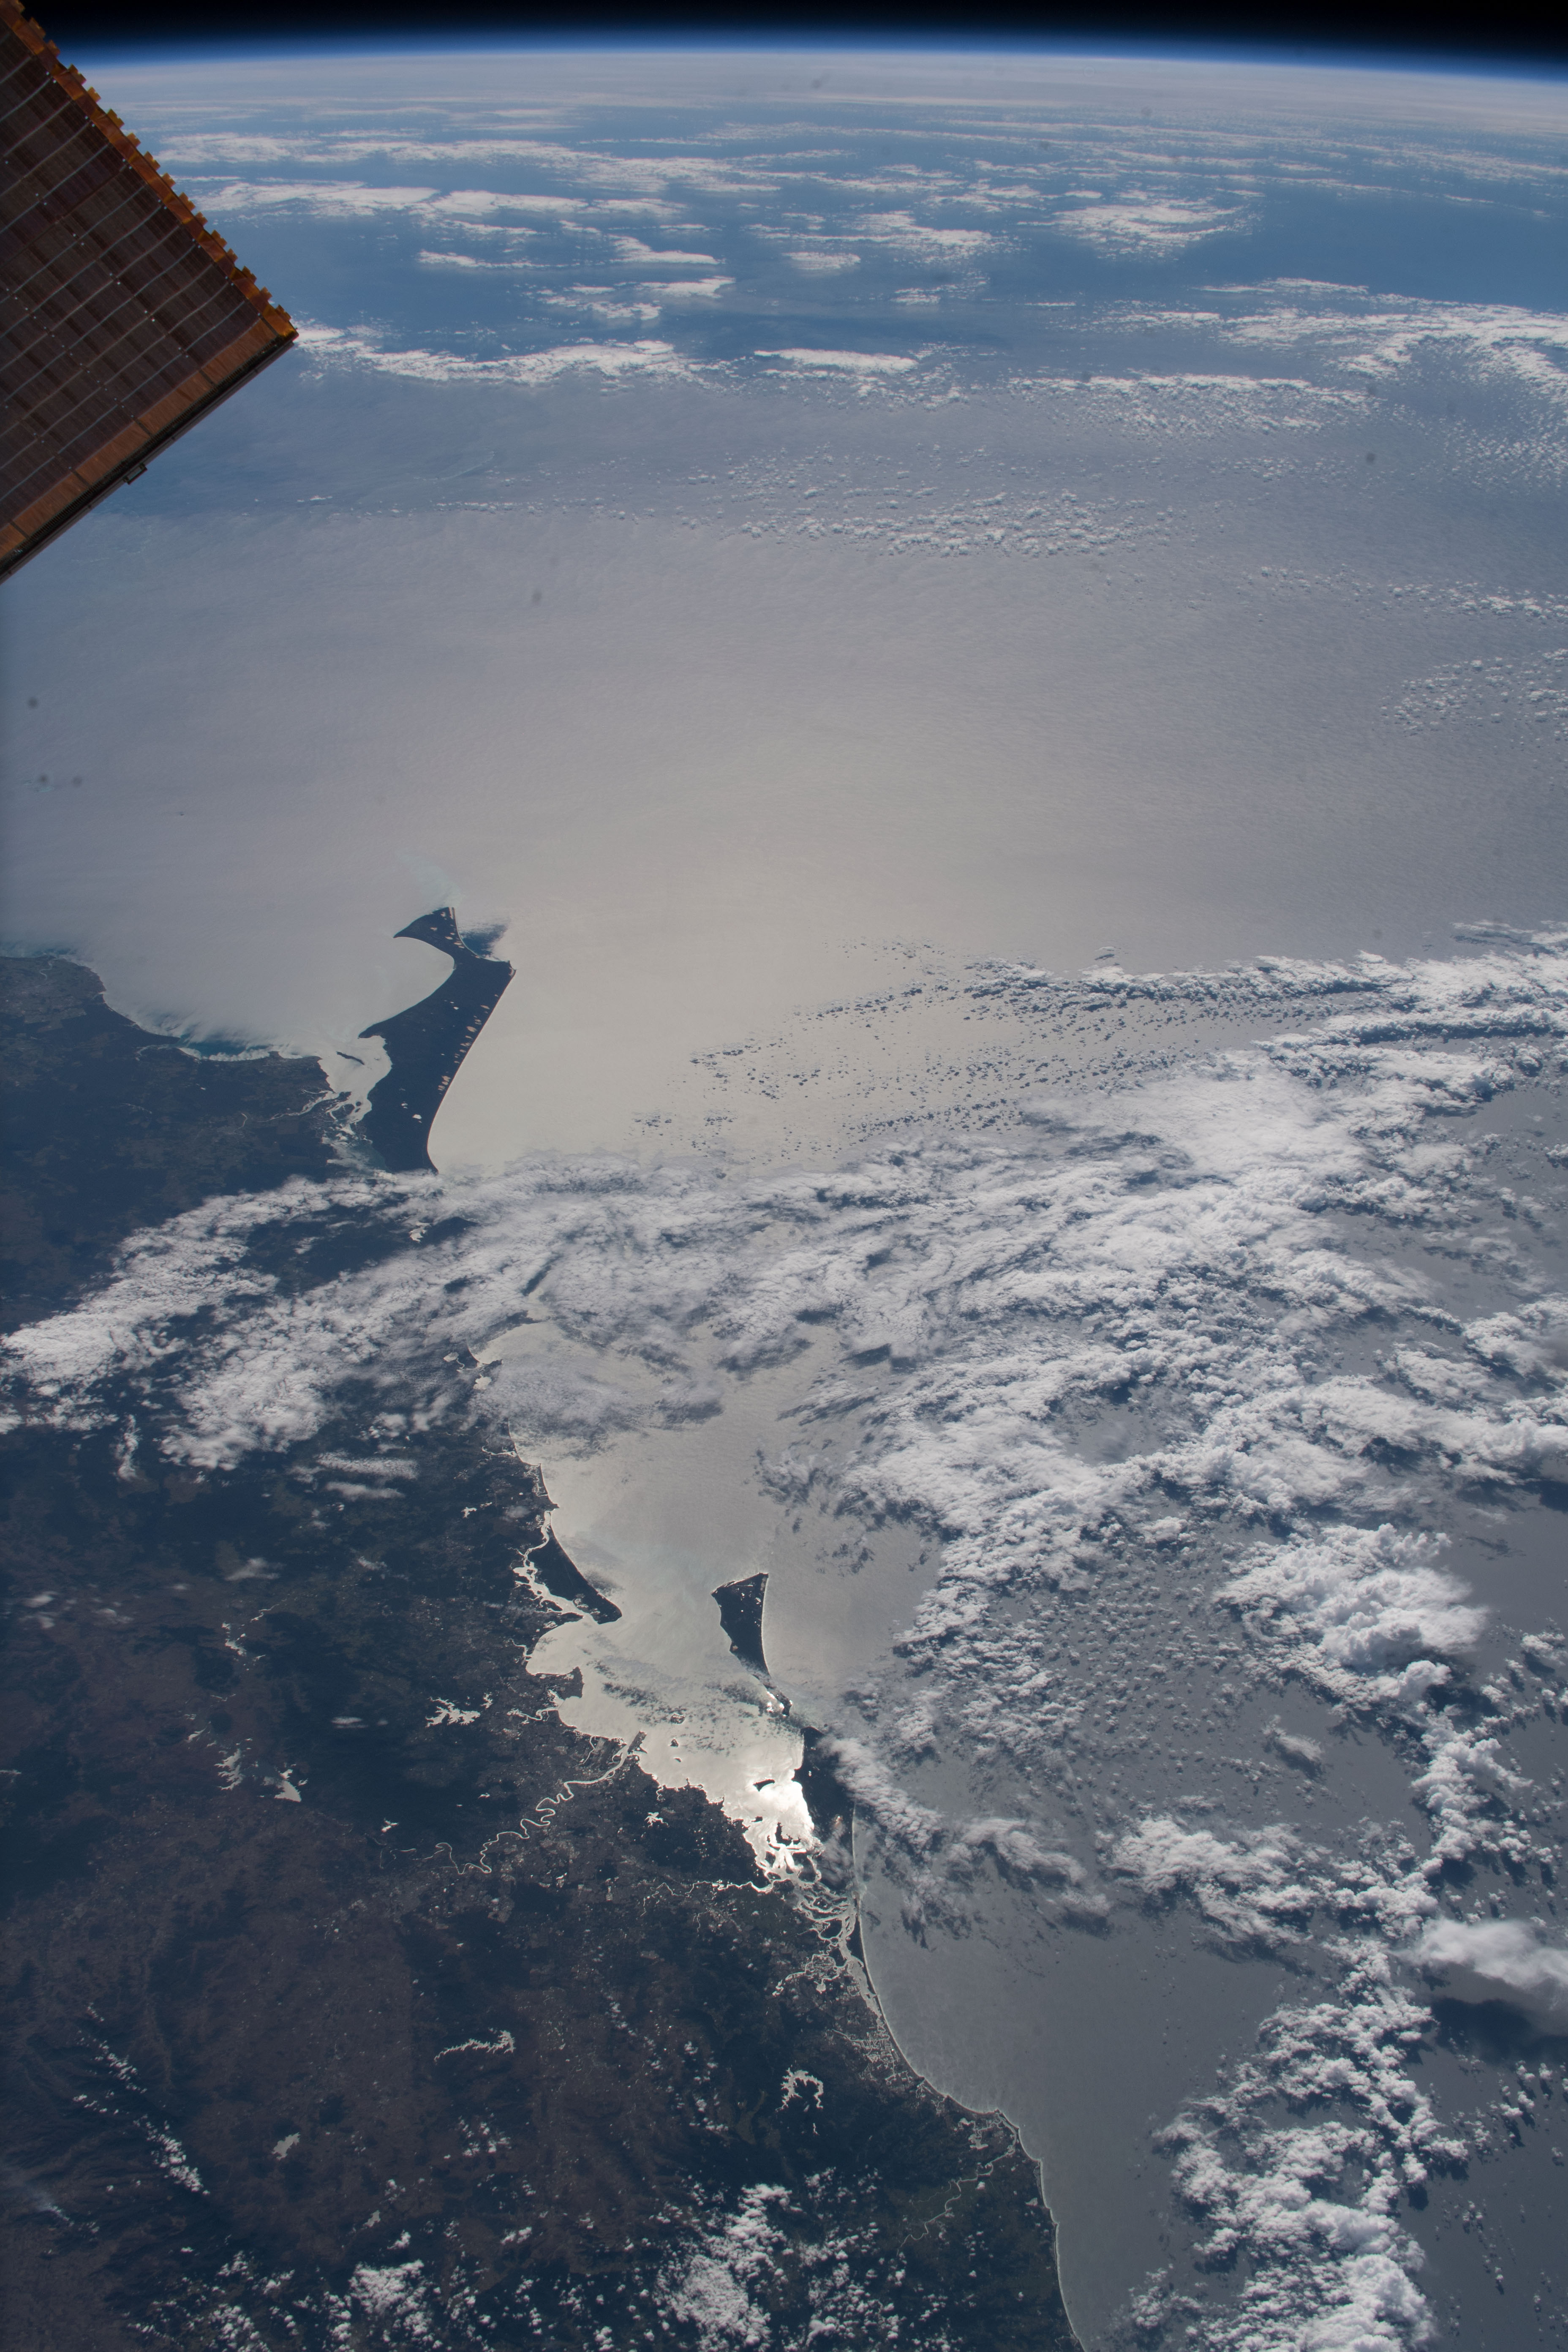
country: AUSTRALIA-Q
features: COAST, MOUNTAINS, PACIFIC OCEAN, BRISBANE, EARTH LIMB
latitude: -26.0
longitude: 153.9
